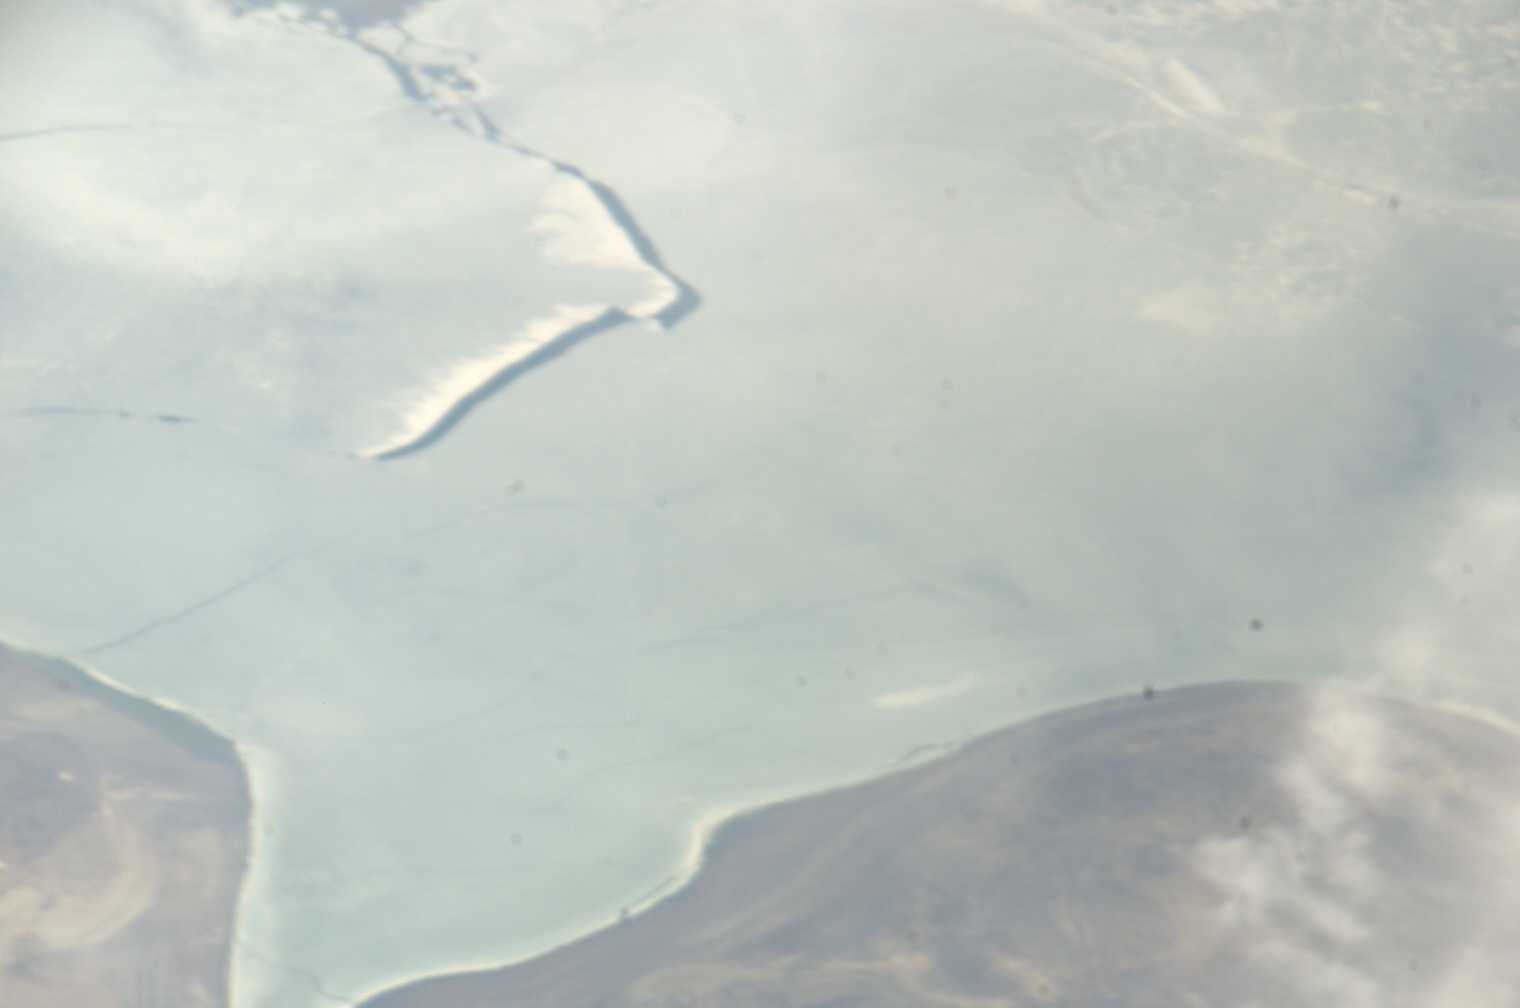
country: KAZAKHSTAN
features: ARAL SEA, SHEVCHENKO B., ICE
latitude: 46.4
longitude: 60.7
